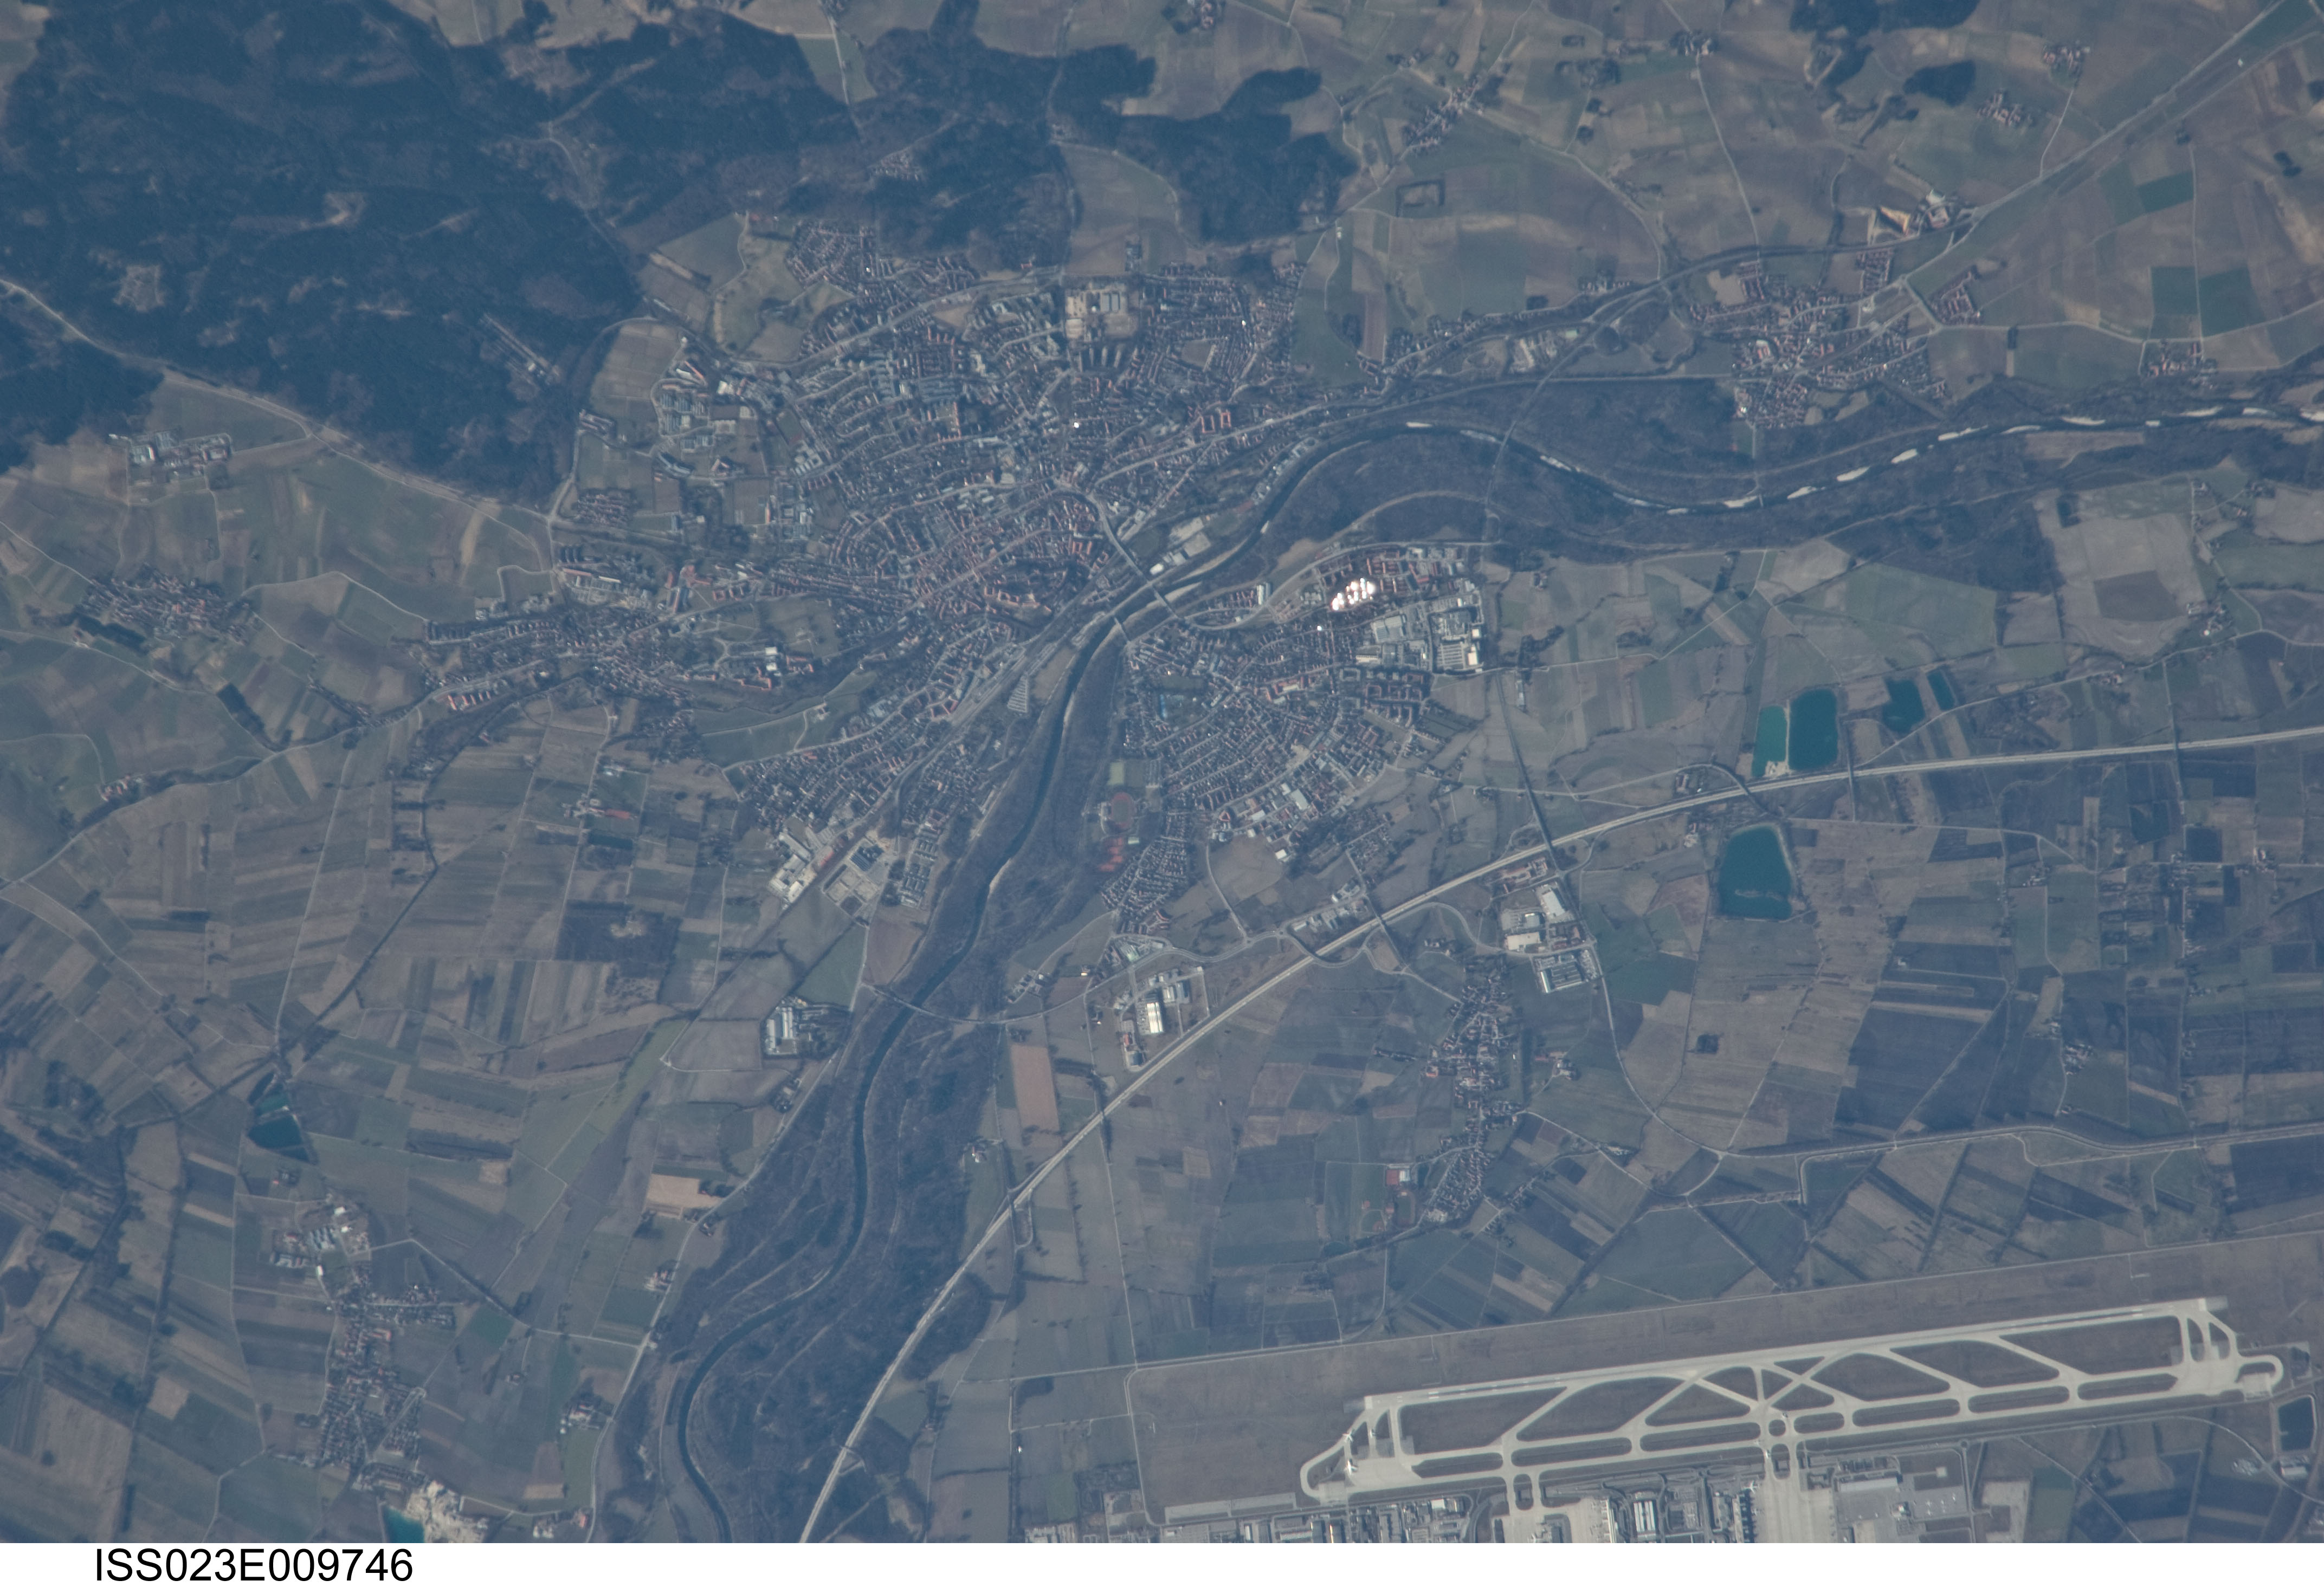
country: GERMANY
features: FREISING, ISAR R., MUNICH AIRPORT, FOR., AGR.
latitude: 48.4
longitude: 11.8
